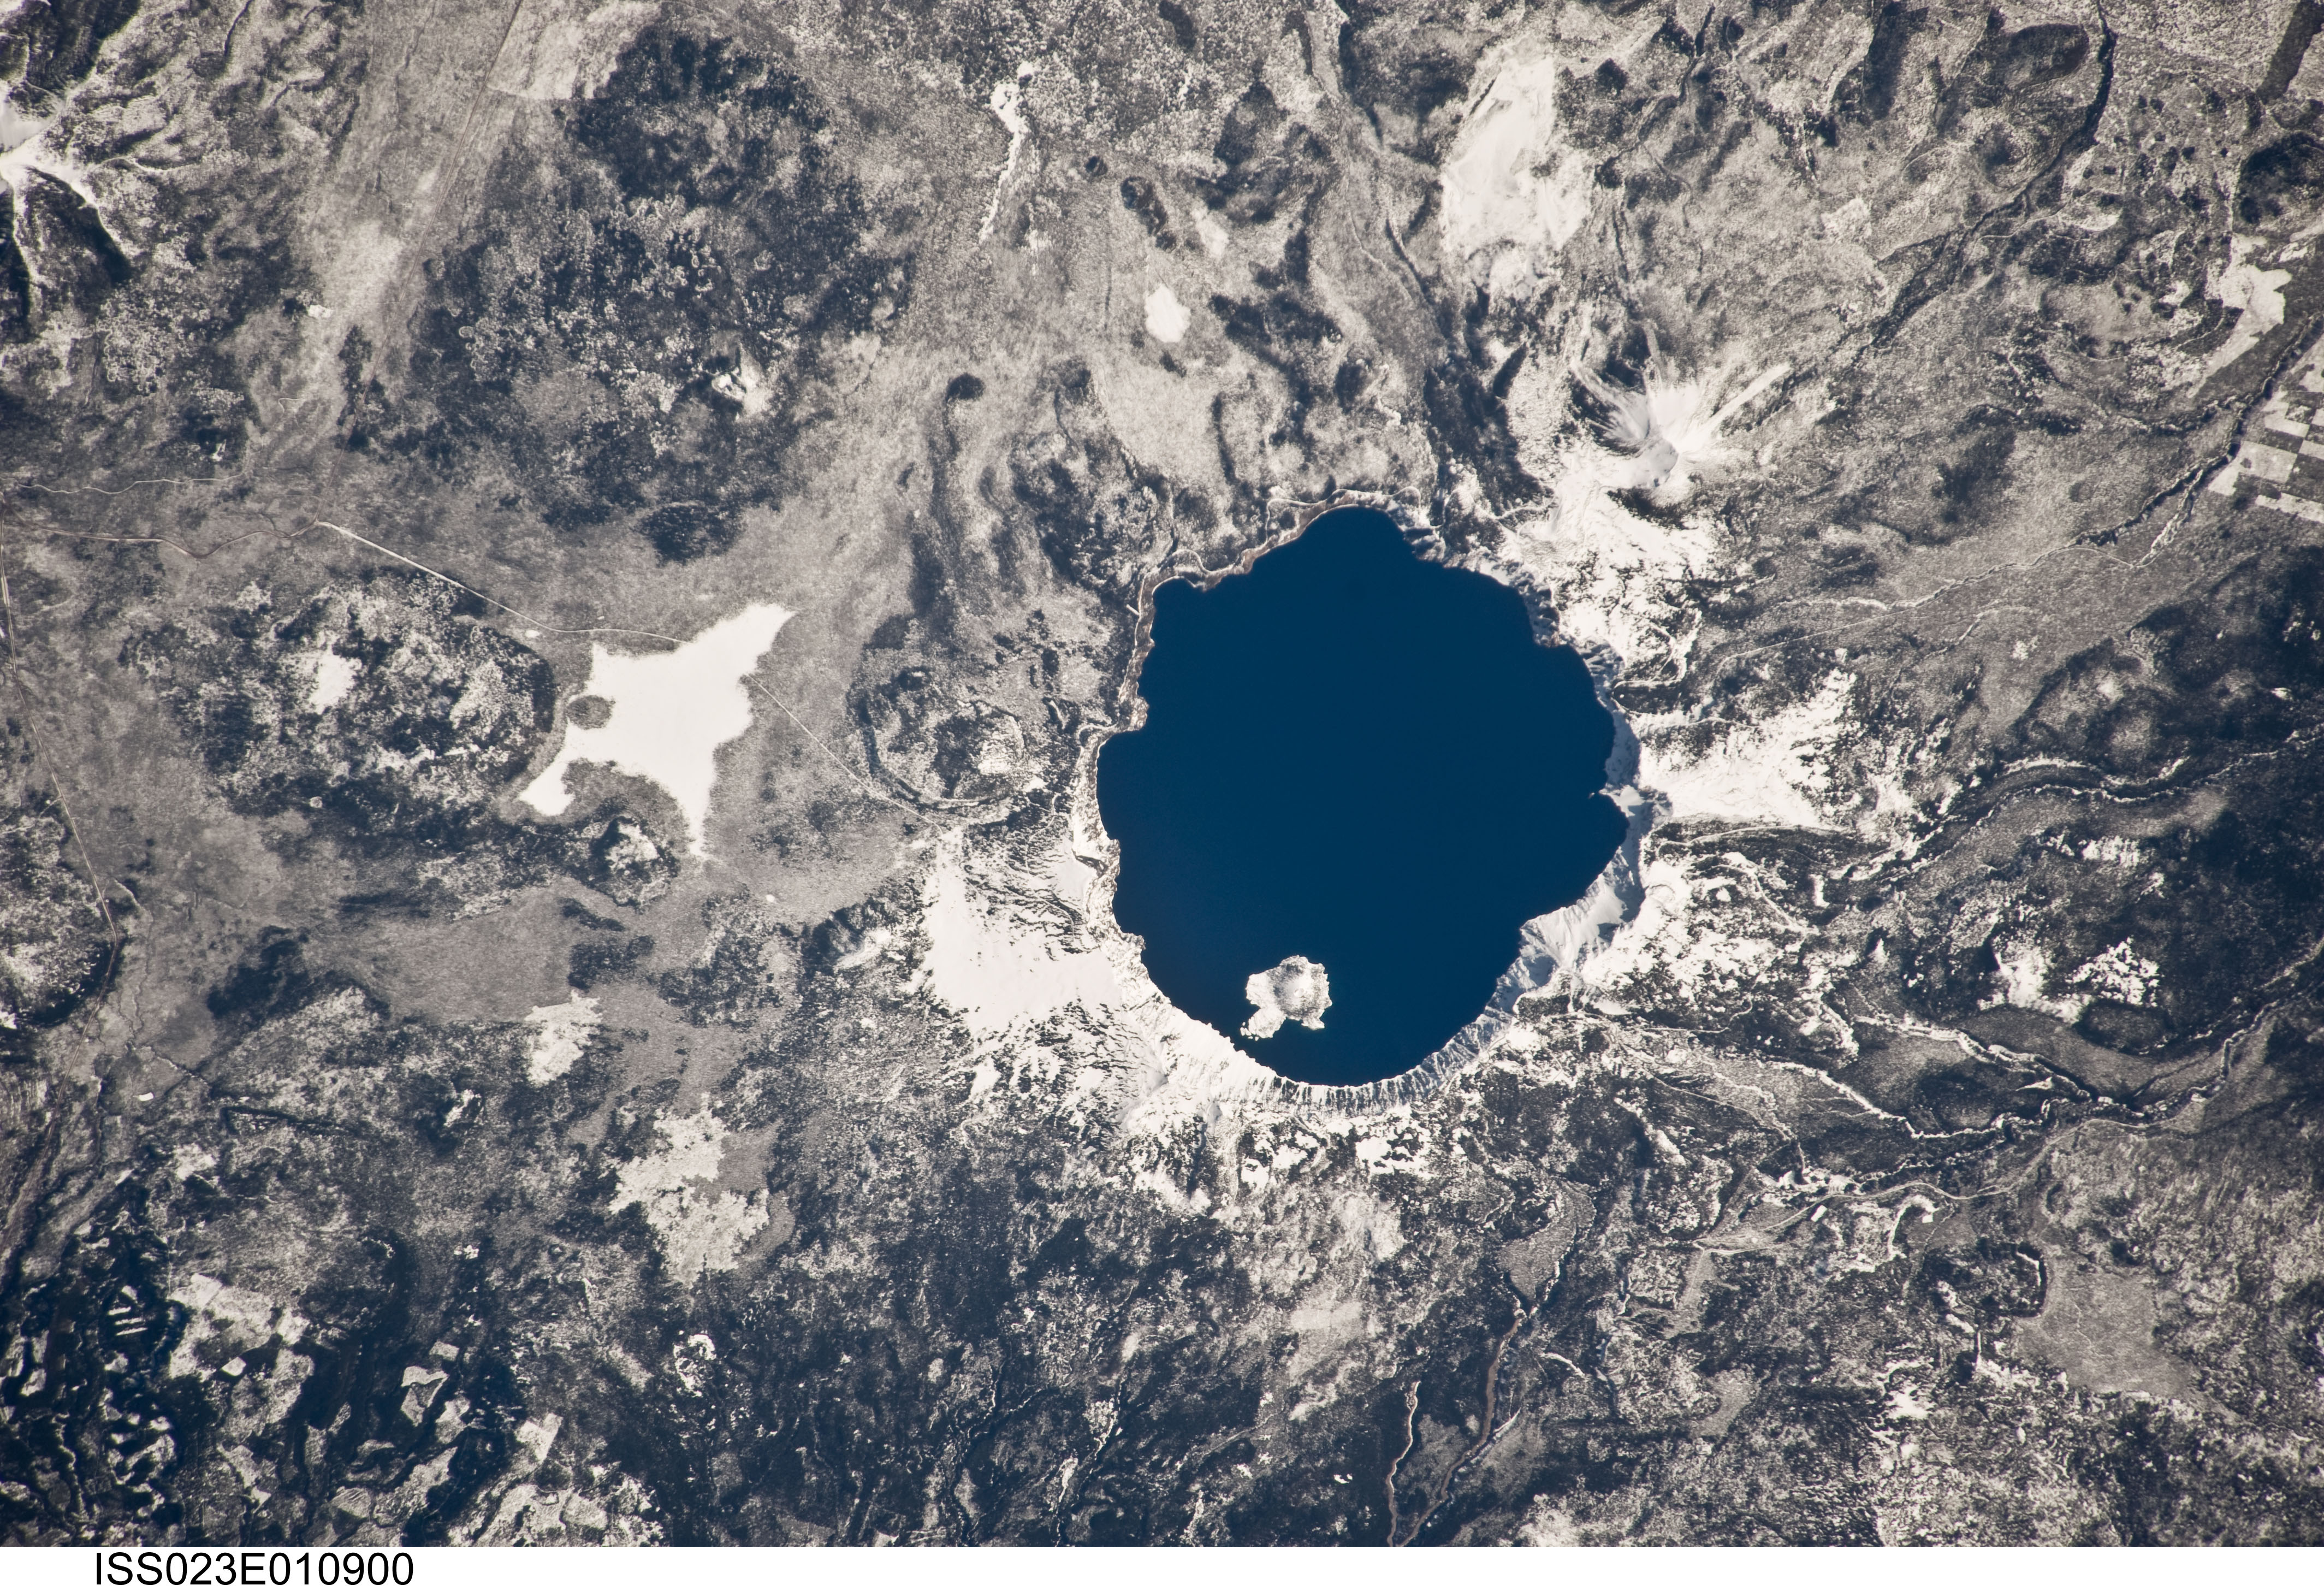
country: USA-OREGON
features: CRATER LAKE, WIZARD I., SNOW
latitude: 43.0
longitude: -122.1
